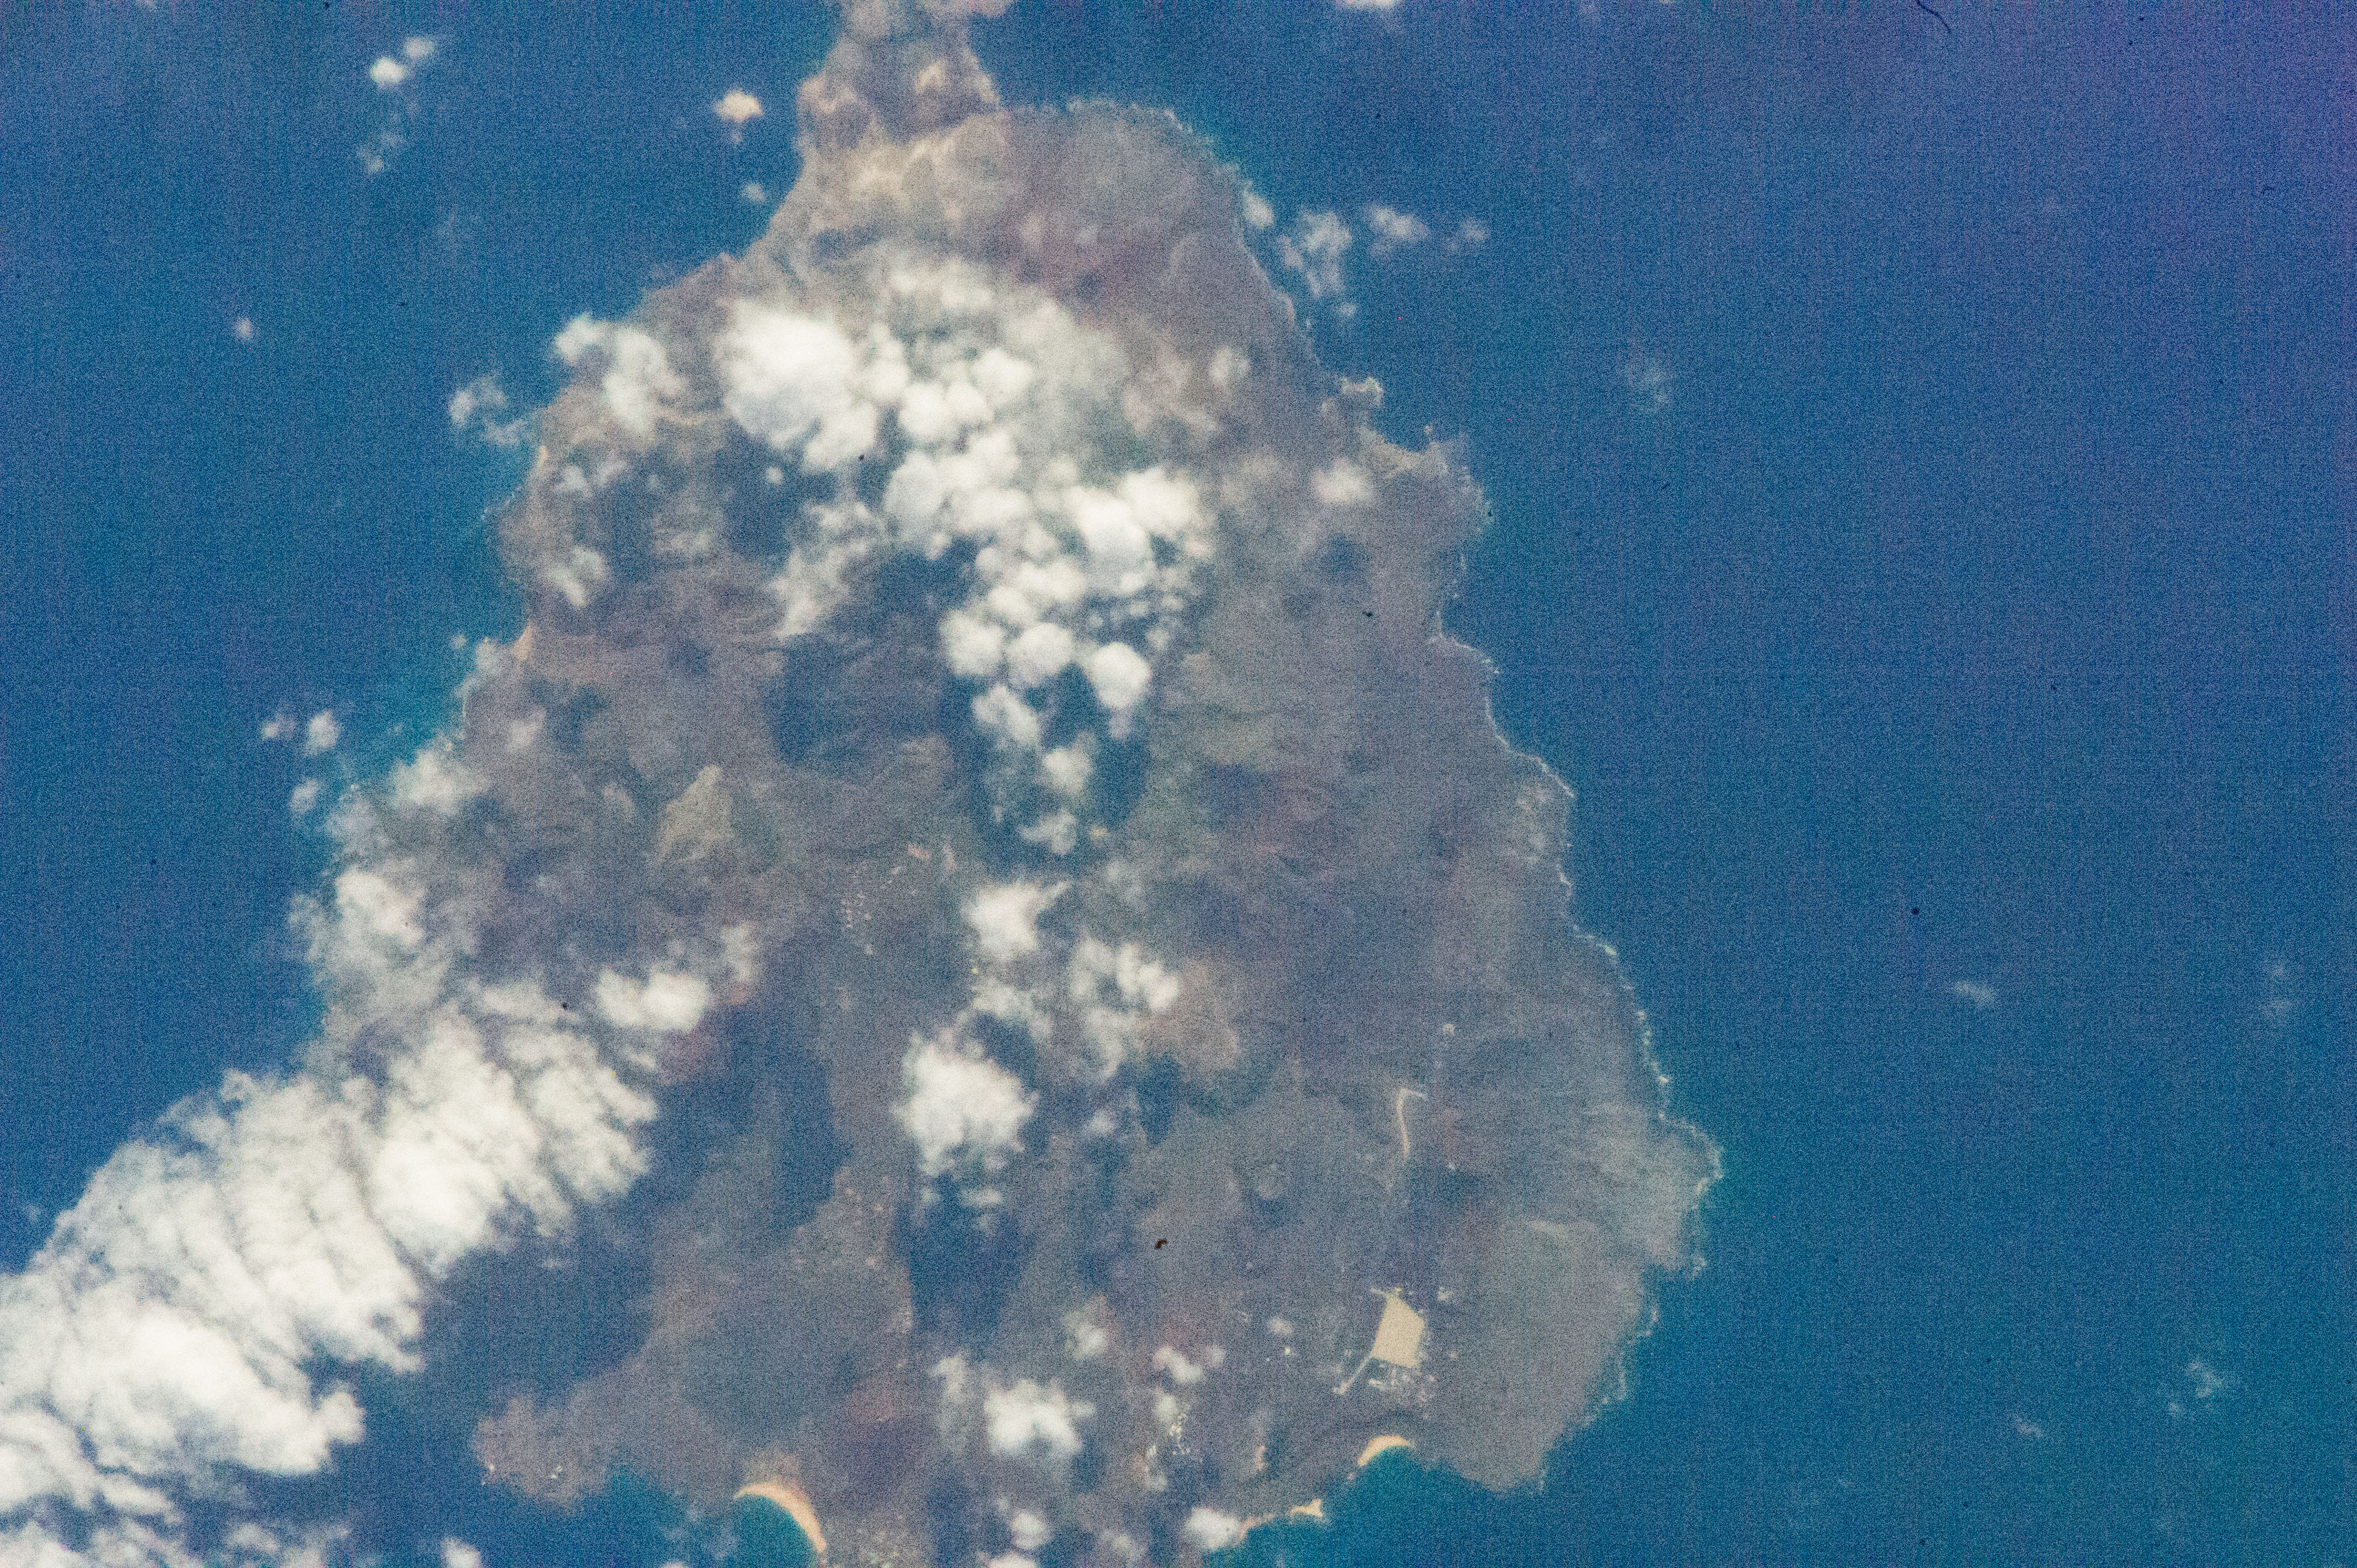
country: ATLANTIC OCEAN I(S).
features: ASCENSION I.
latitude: -7.9
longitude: -14.4
